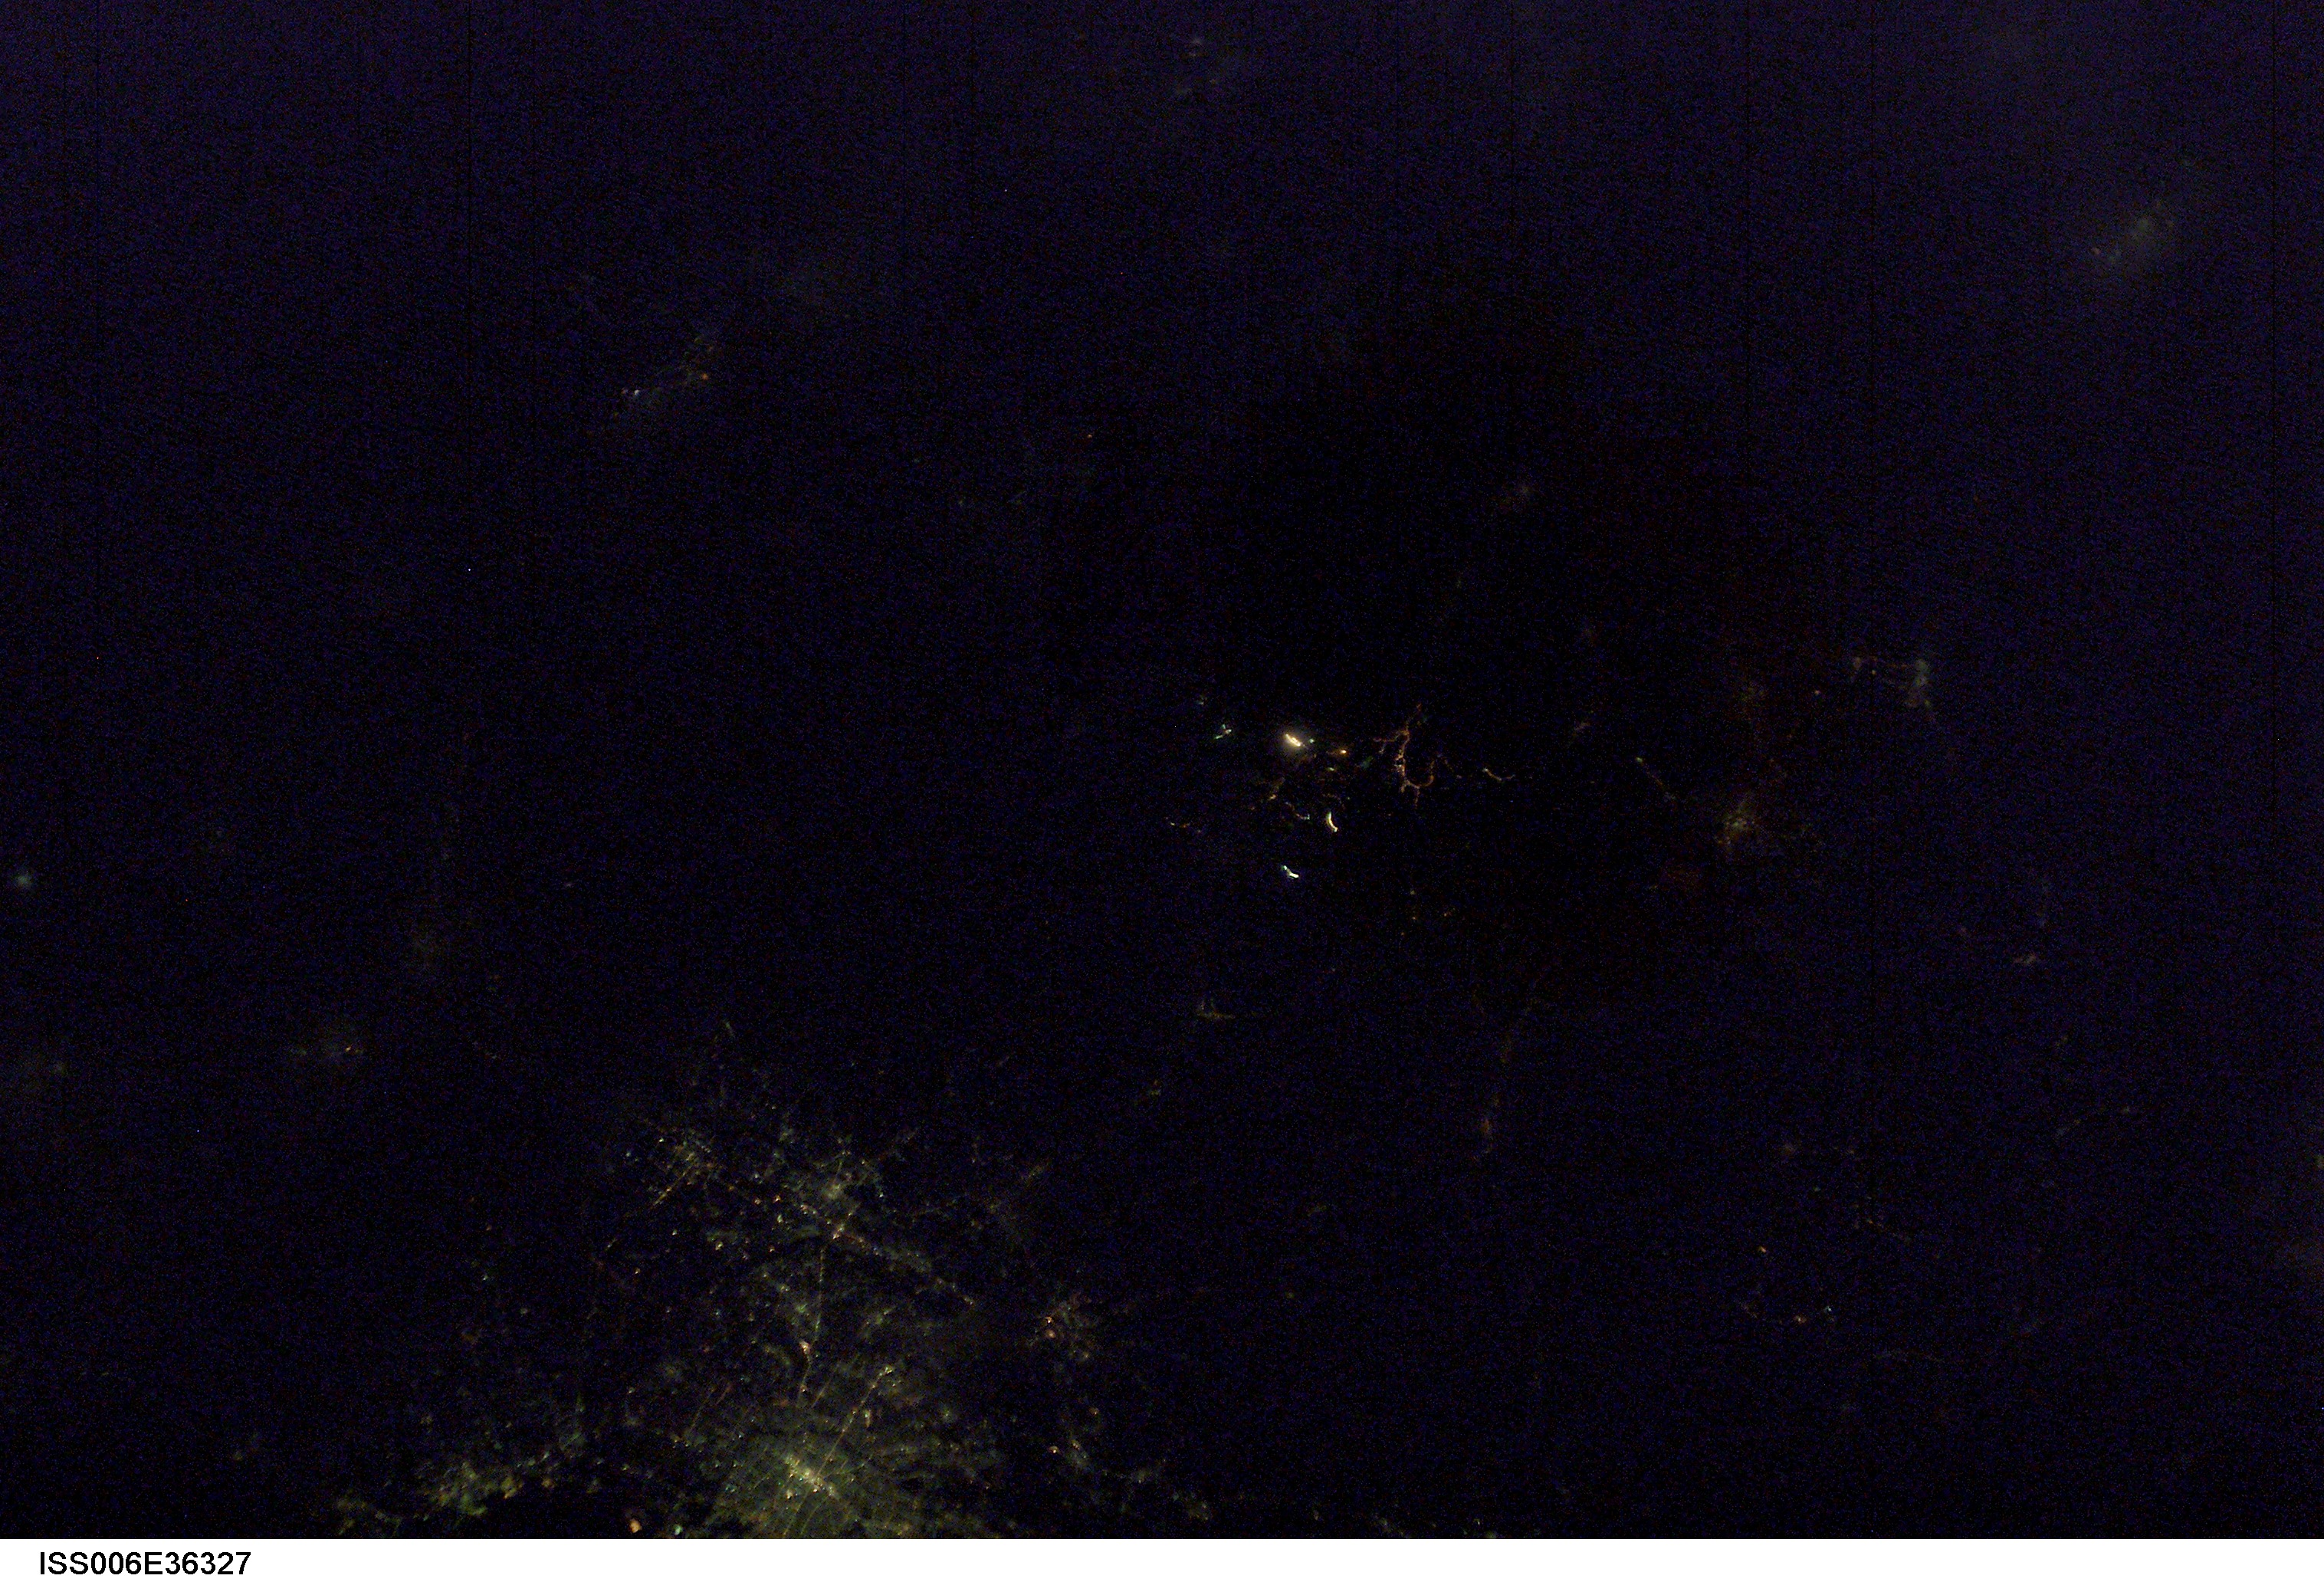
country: JAPAN
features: DARK EARTHOBS
